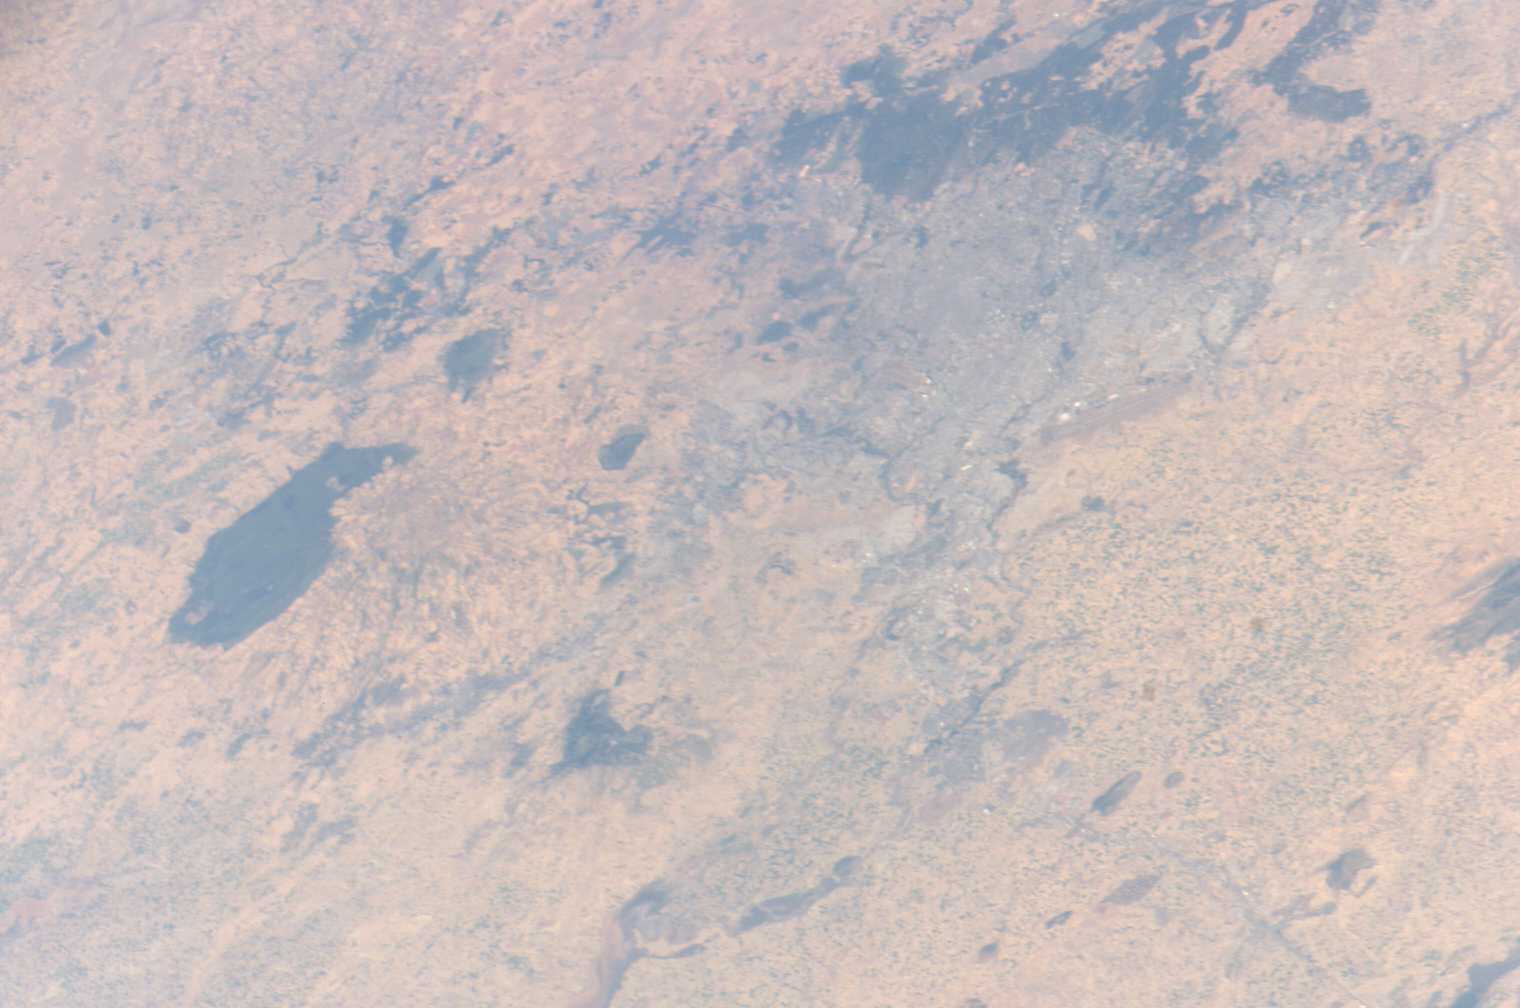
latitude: 9.0
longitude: 38.7
